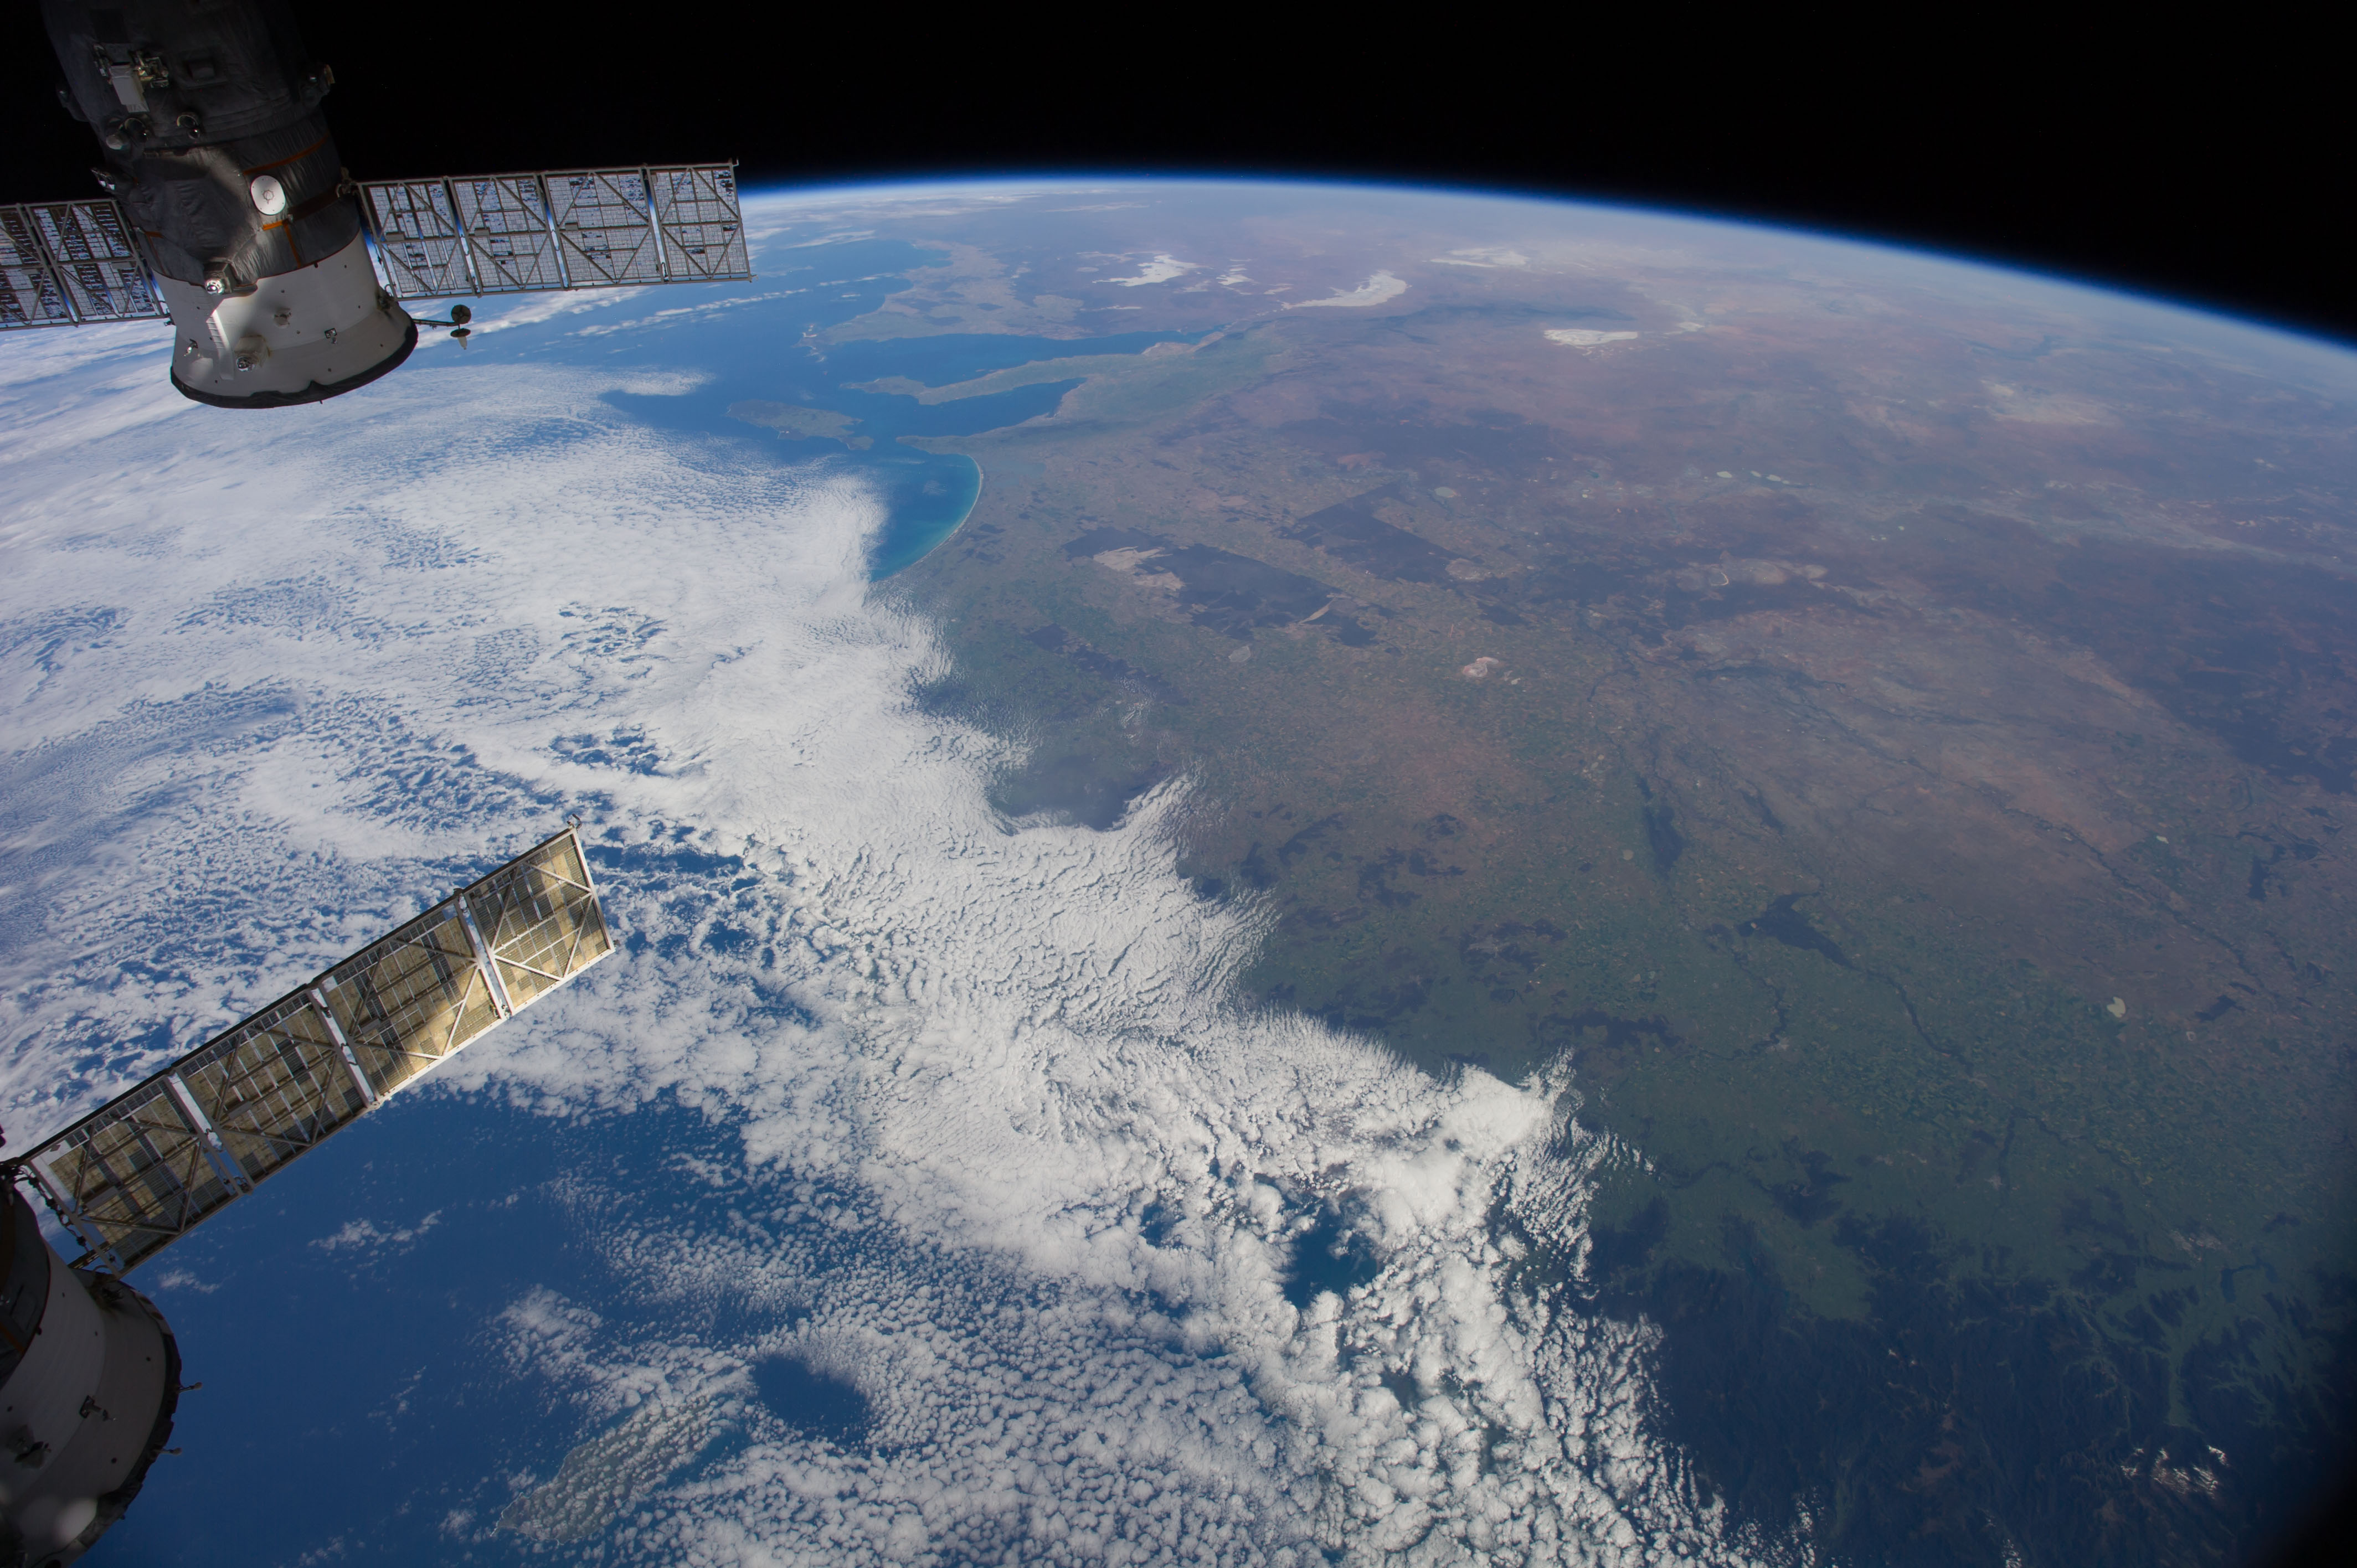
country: AUSTRALIA-V
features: MURRAY R., MURRUMBIDGEE R., G. ST VINCENT, SPENCER G., KANGAROO I., L. TORRENS, L. FROME, STRZELECKI DES., FLINDERS RA., L. HINDMARSH, INDIAN O.
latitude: -37.0
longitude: 143.0
